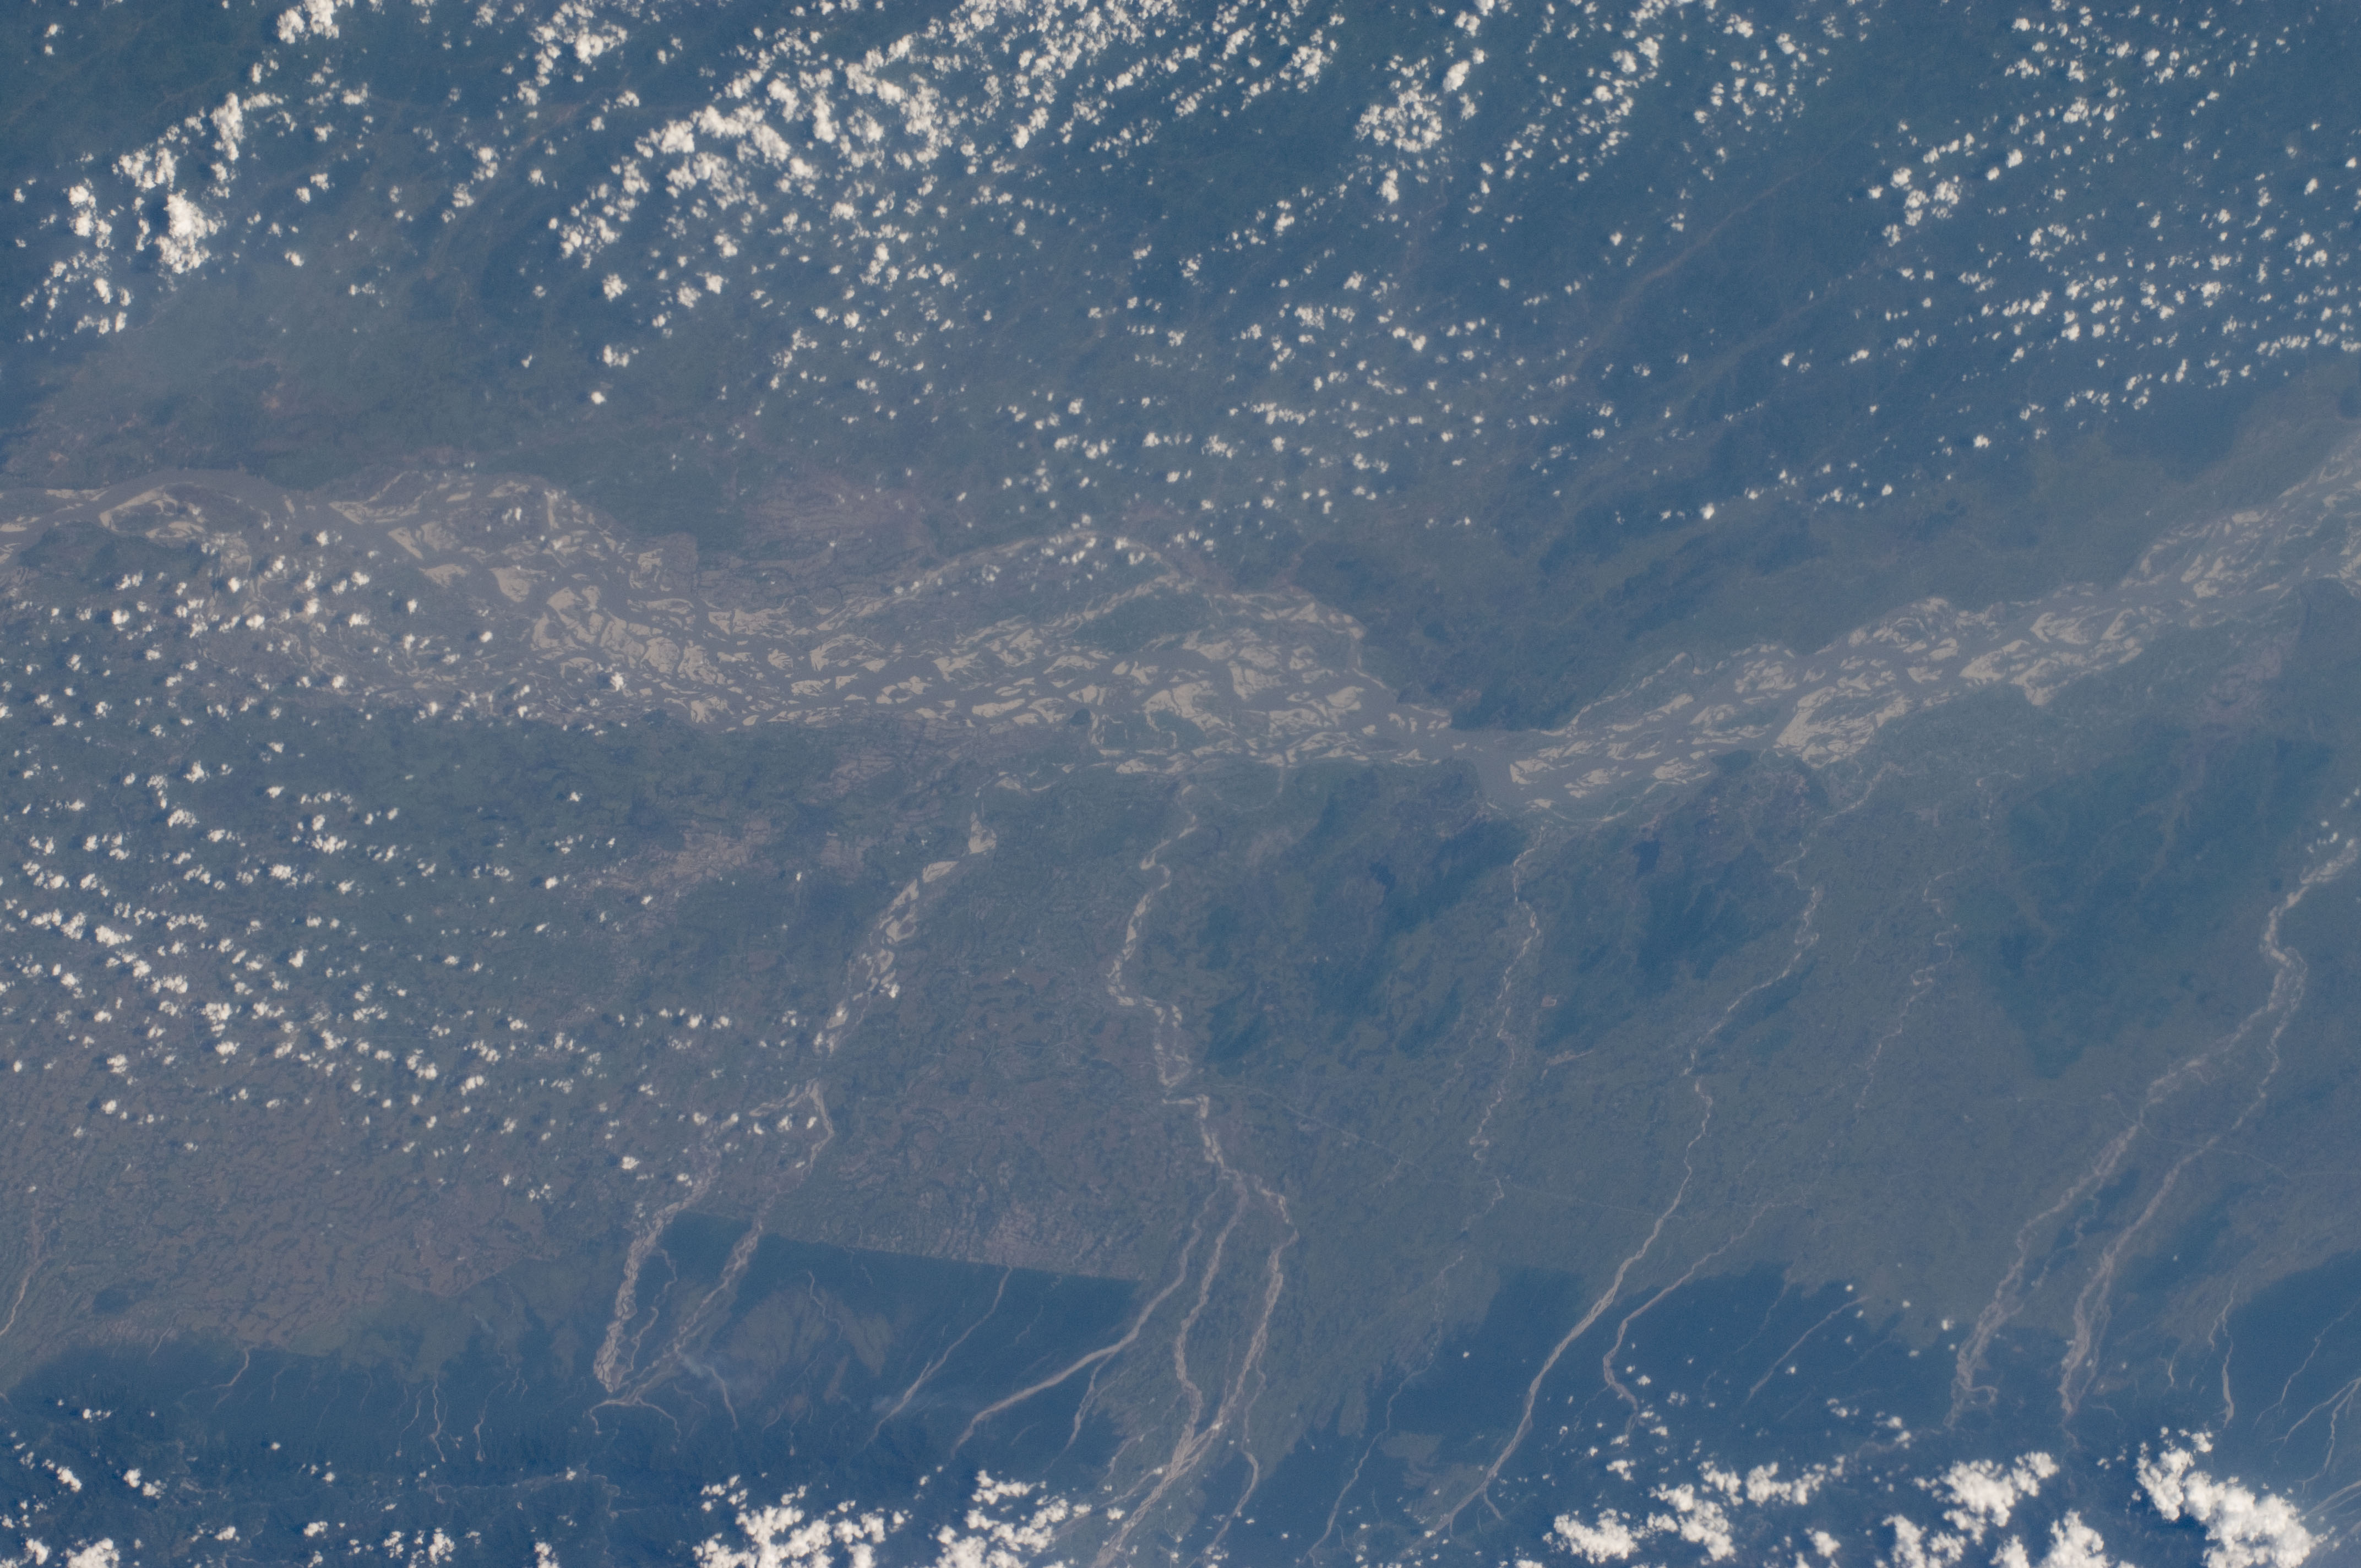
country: INDIA
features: BRAHMAPUTRA R., TRIBUTARIES, FORESTS
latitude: 26.5
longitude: 90.5
